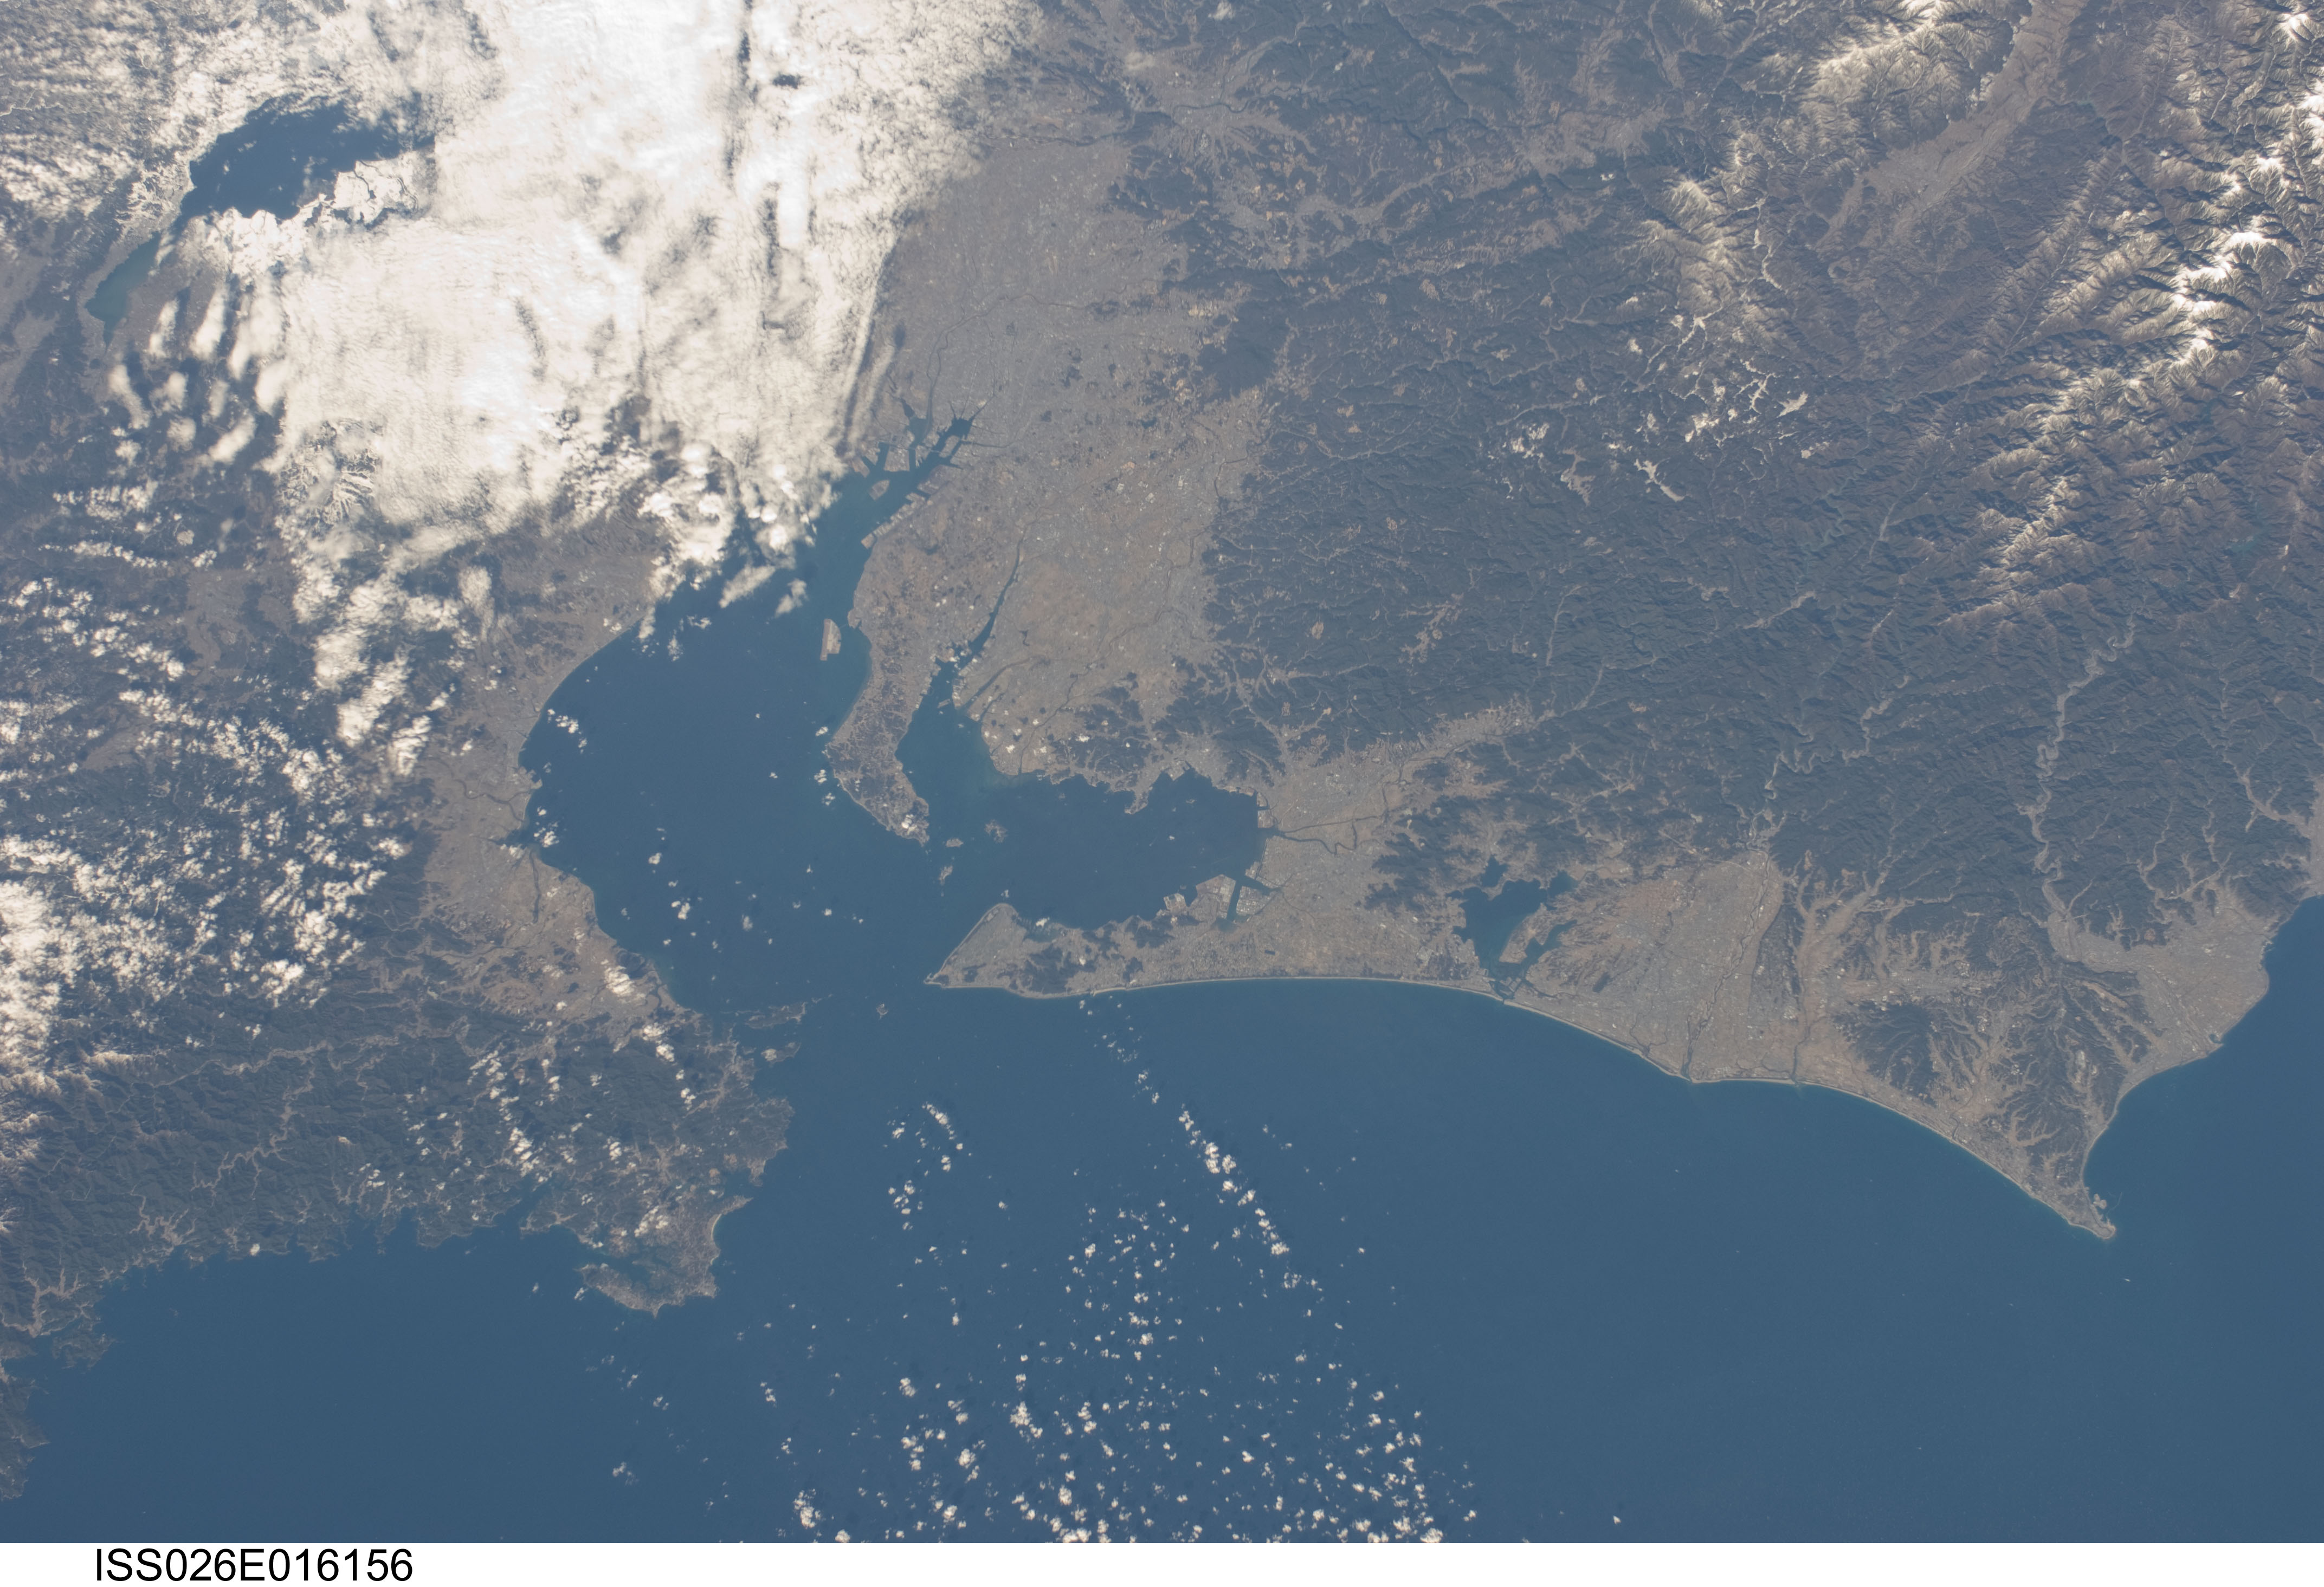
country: JAPAN
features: NAGOYA REGION, ISE-WAN B., HONSHU
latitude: 34.5
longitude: 137.5
